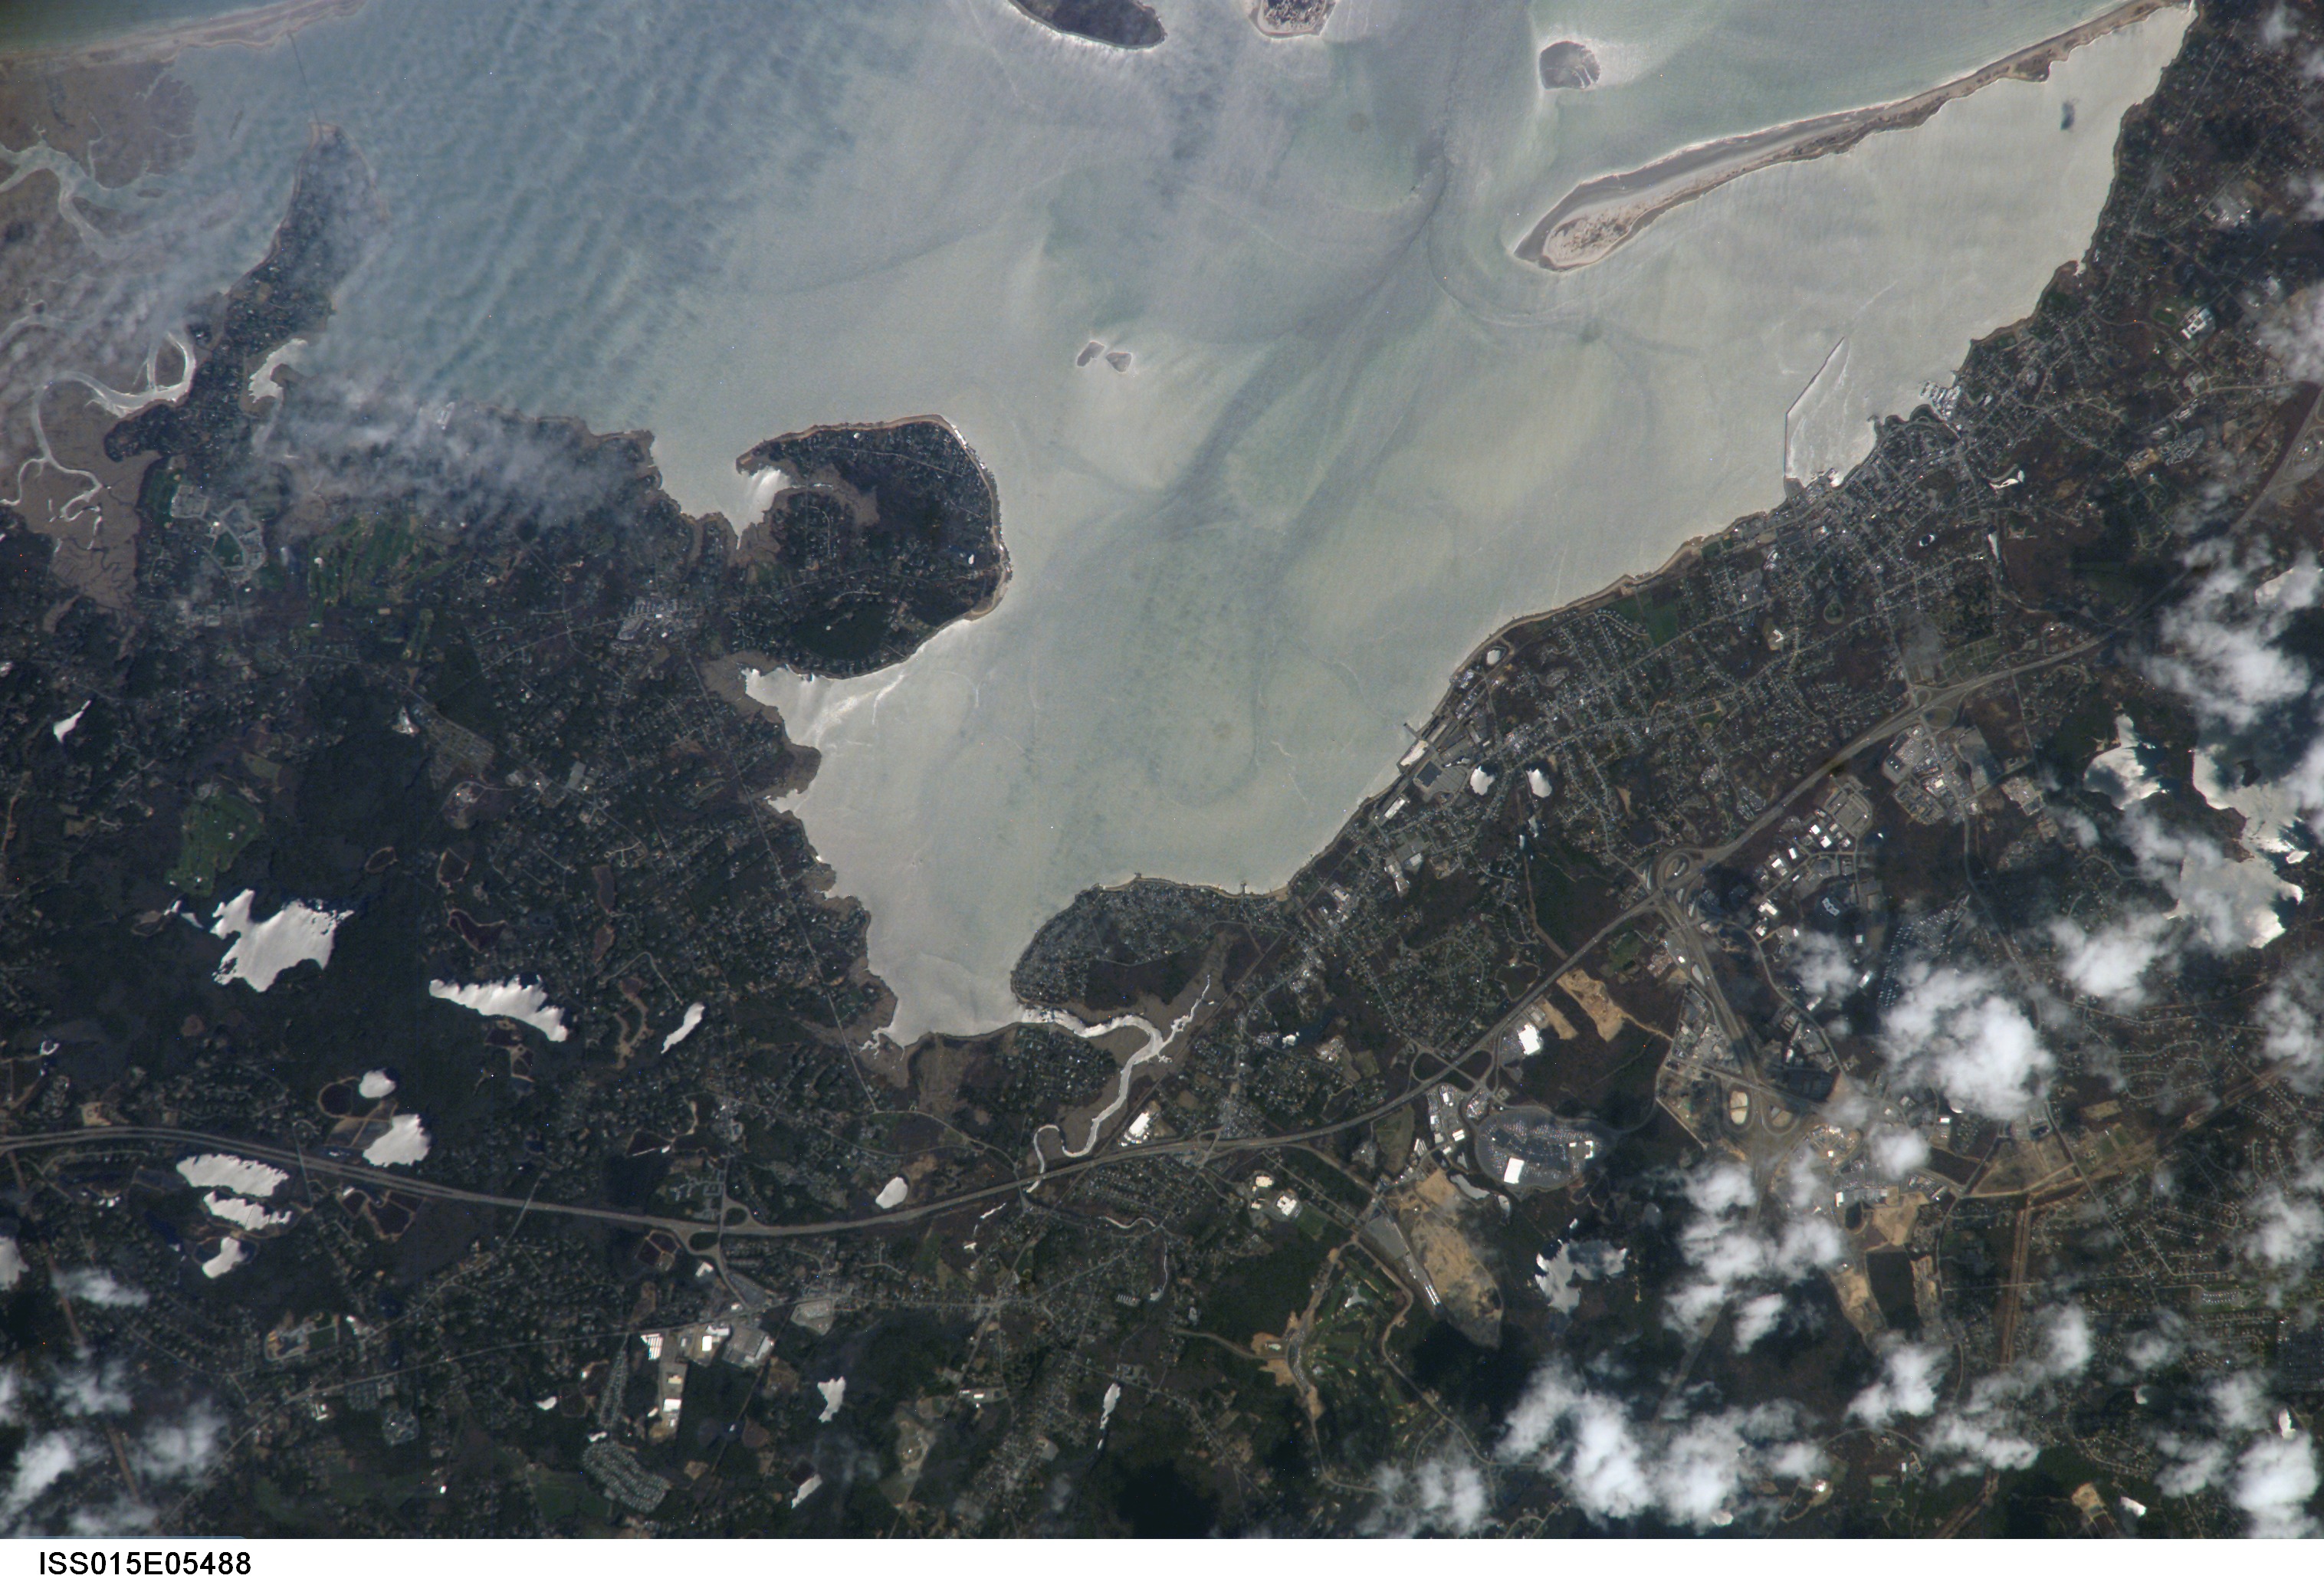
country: USA-MASSACHUSETTS
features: PLYMOUTH BAY, LONG BEACH
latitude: 42.0
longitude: -70.7
